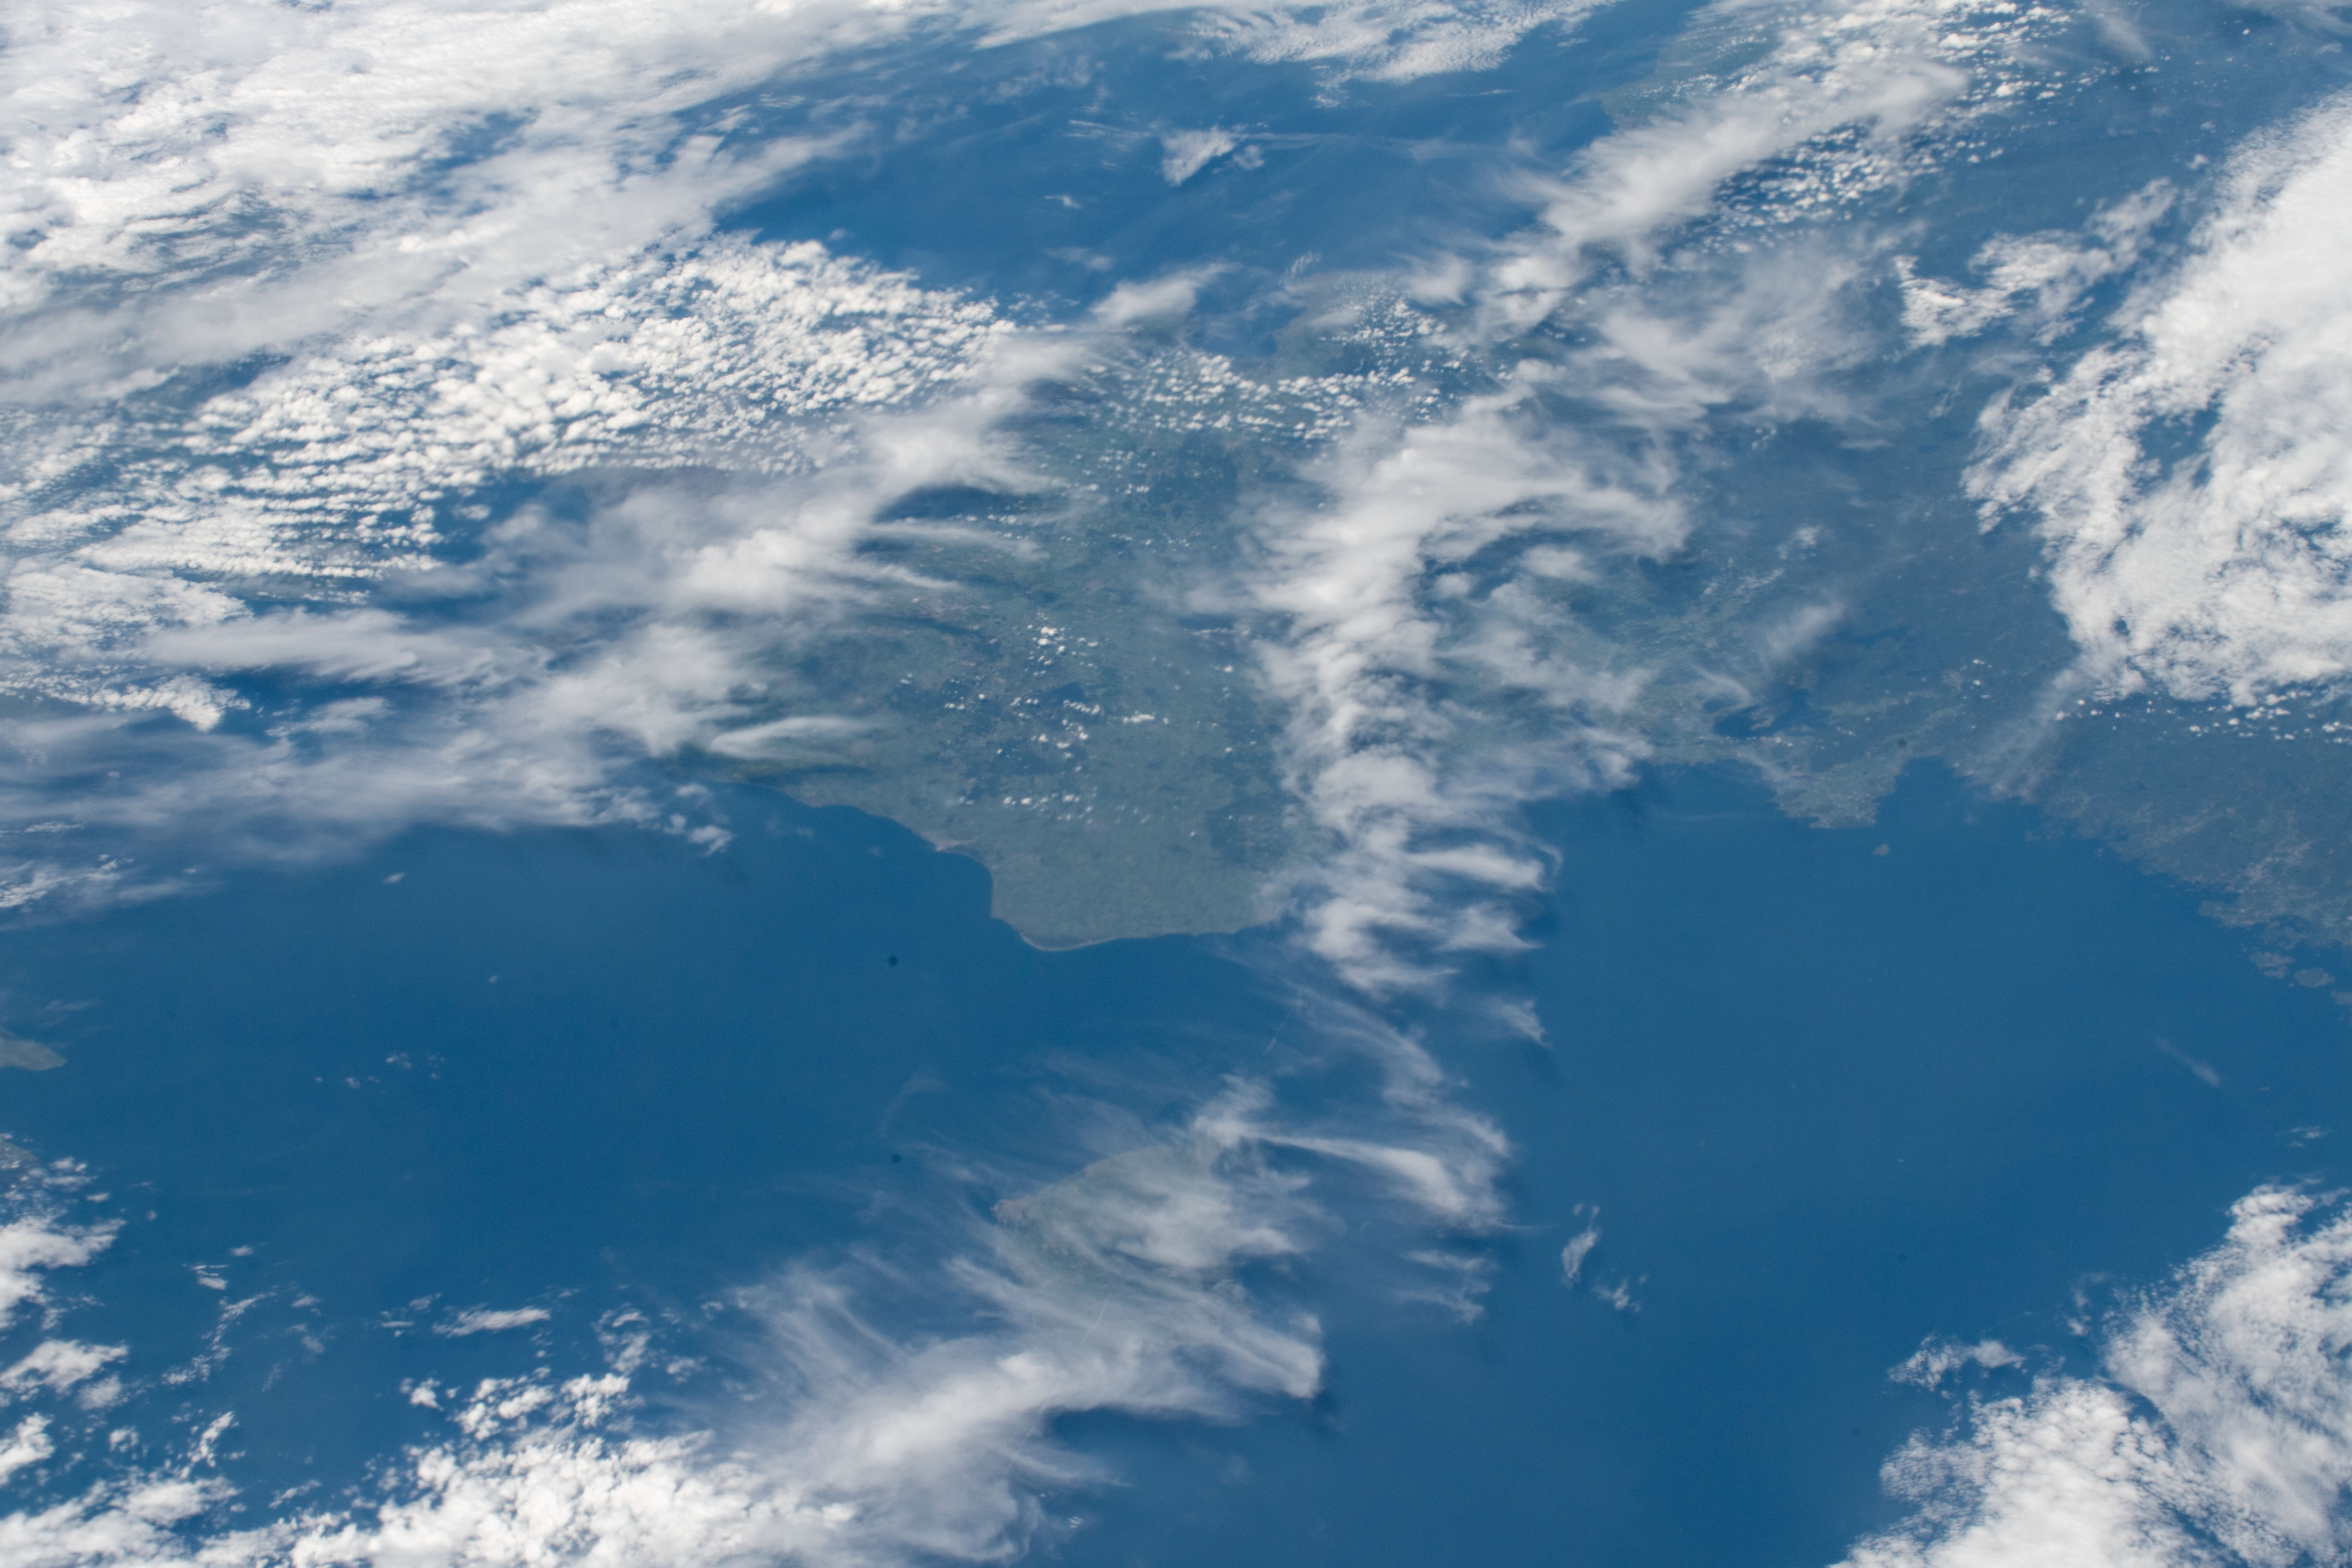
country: SWEDEN
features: SIMRISHAMN, BALTIC SEA, NOGERSUND, SOLVESBORG, HANO BAY, BORNHOLM, YSTAD
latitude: 55.6
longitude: 14.0
